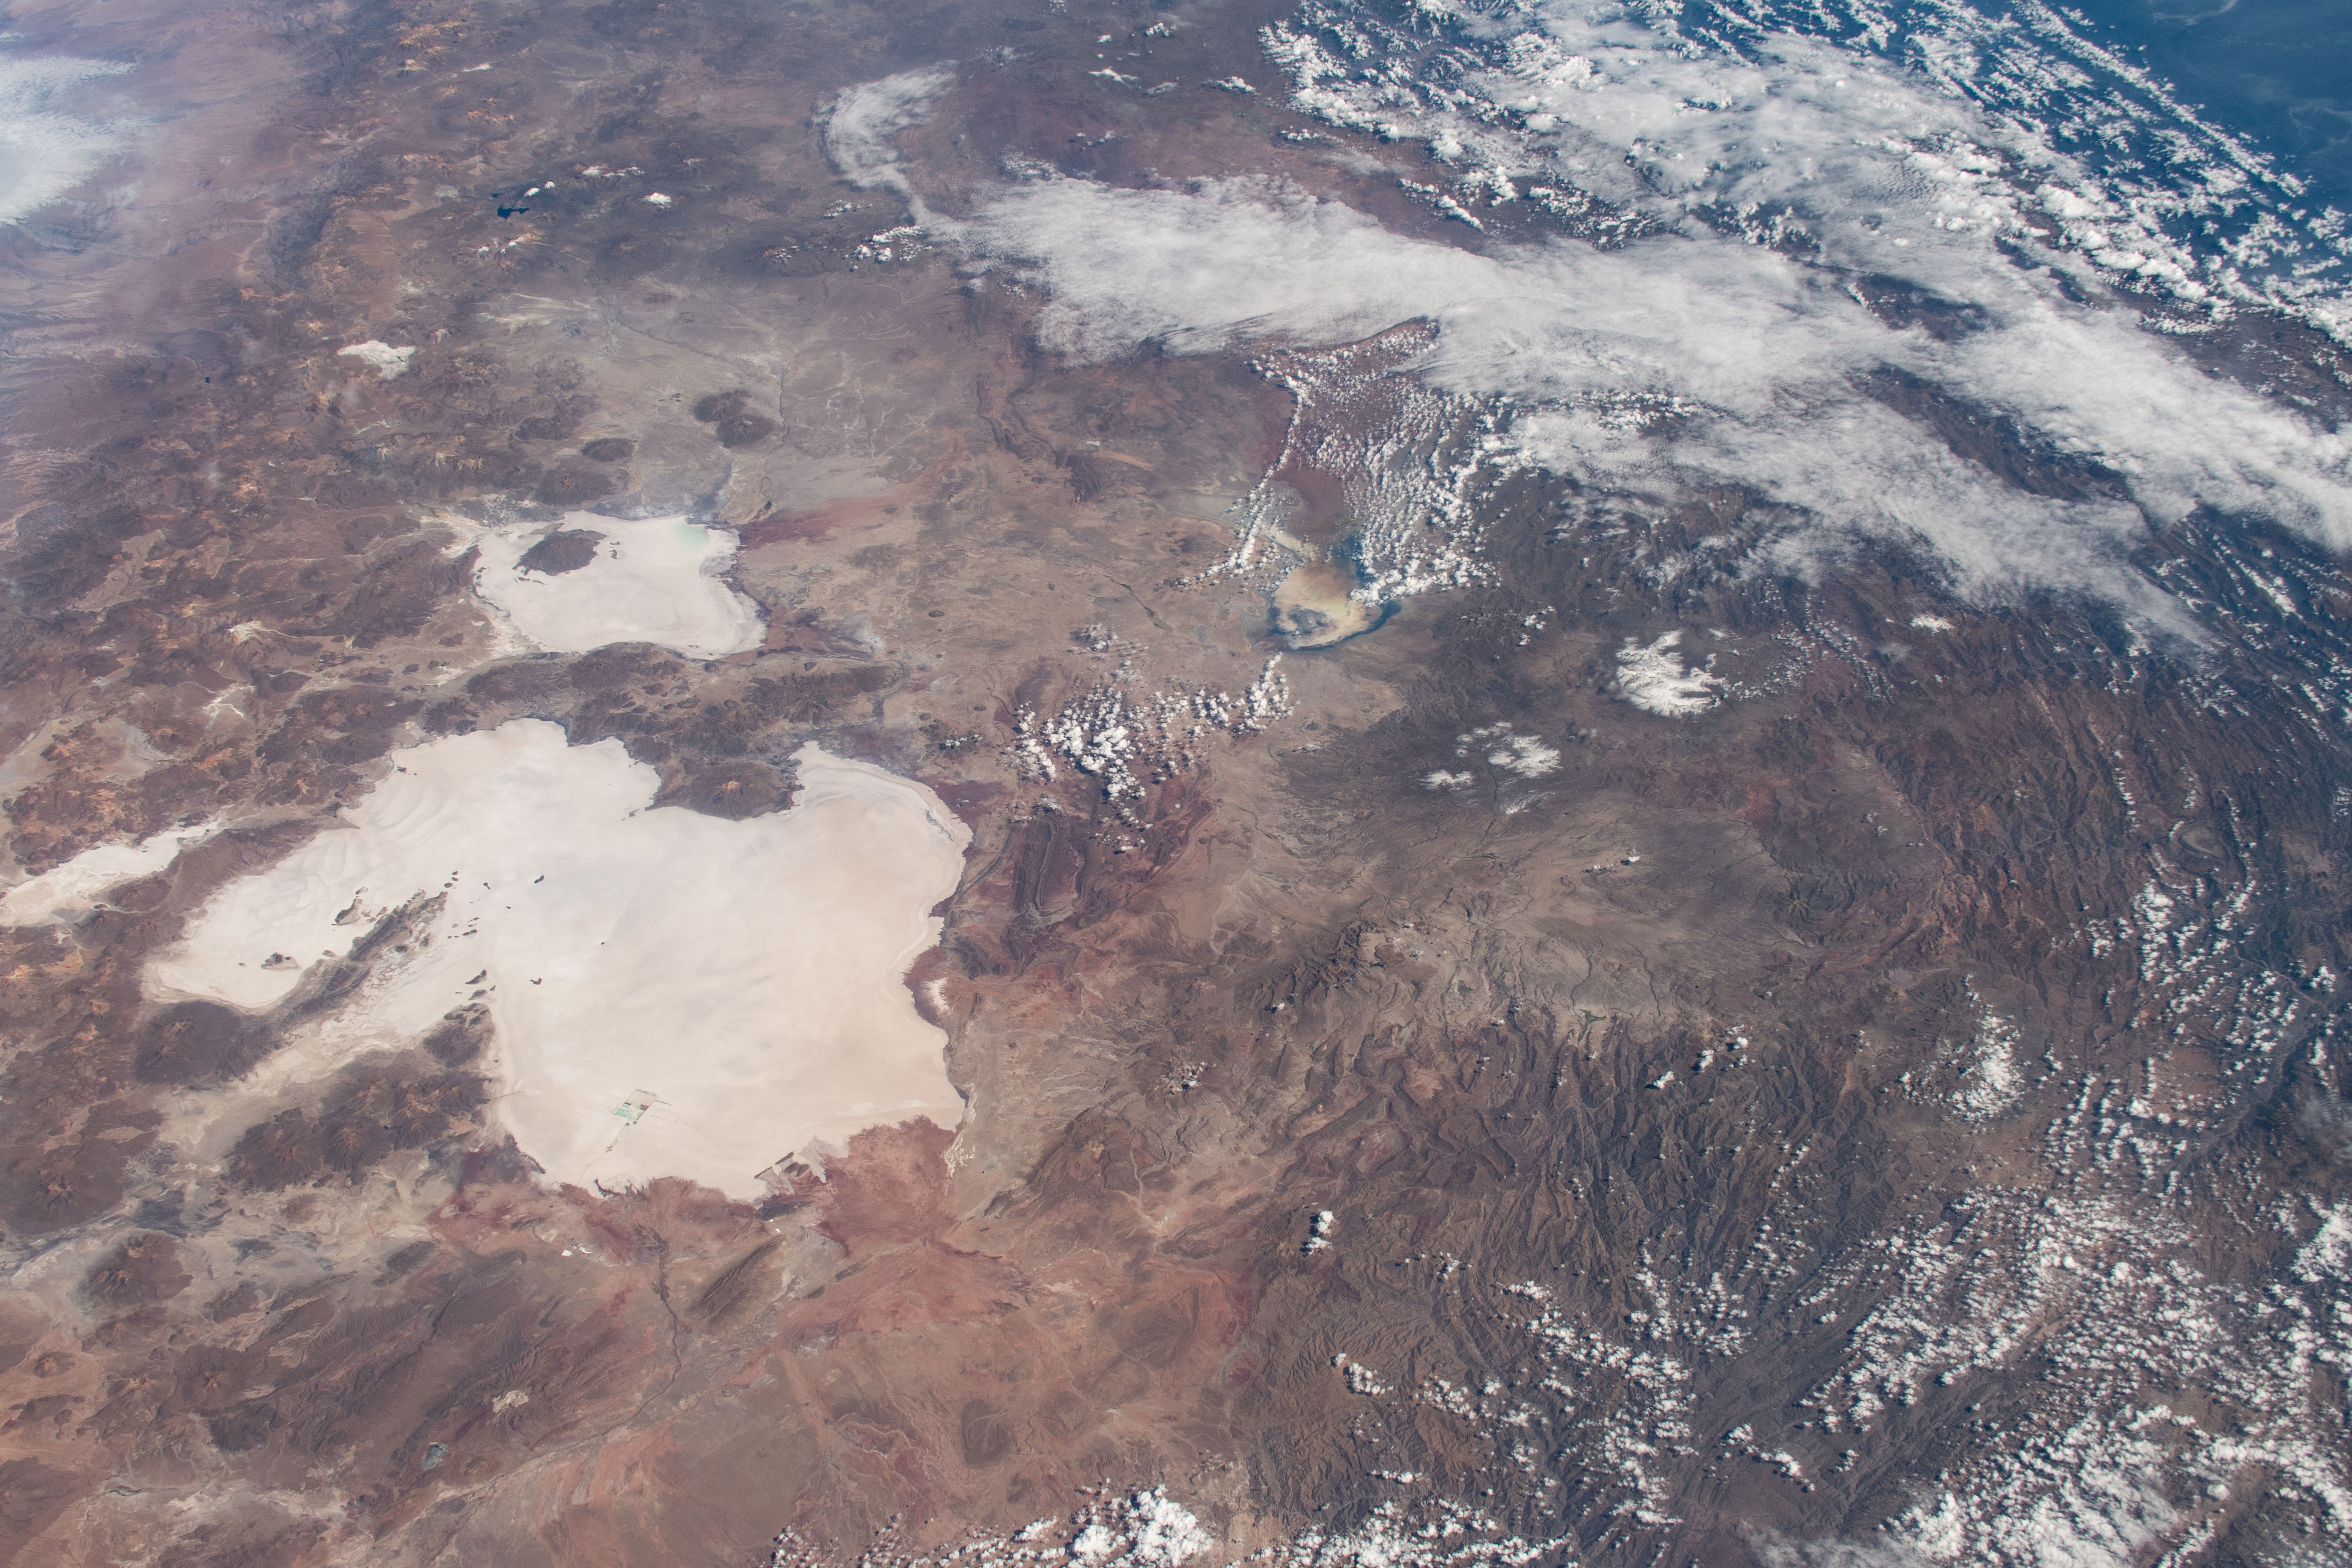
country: BOLIVIA
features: THE ANDES, SALAR DE UYUNI DESERT, CORDILLERA REAL MOUNTAINS
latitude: -19.5
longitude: -67.0
